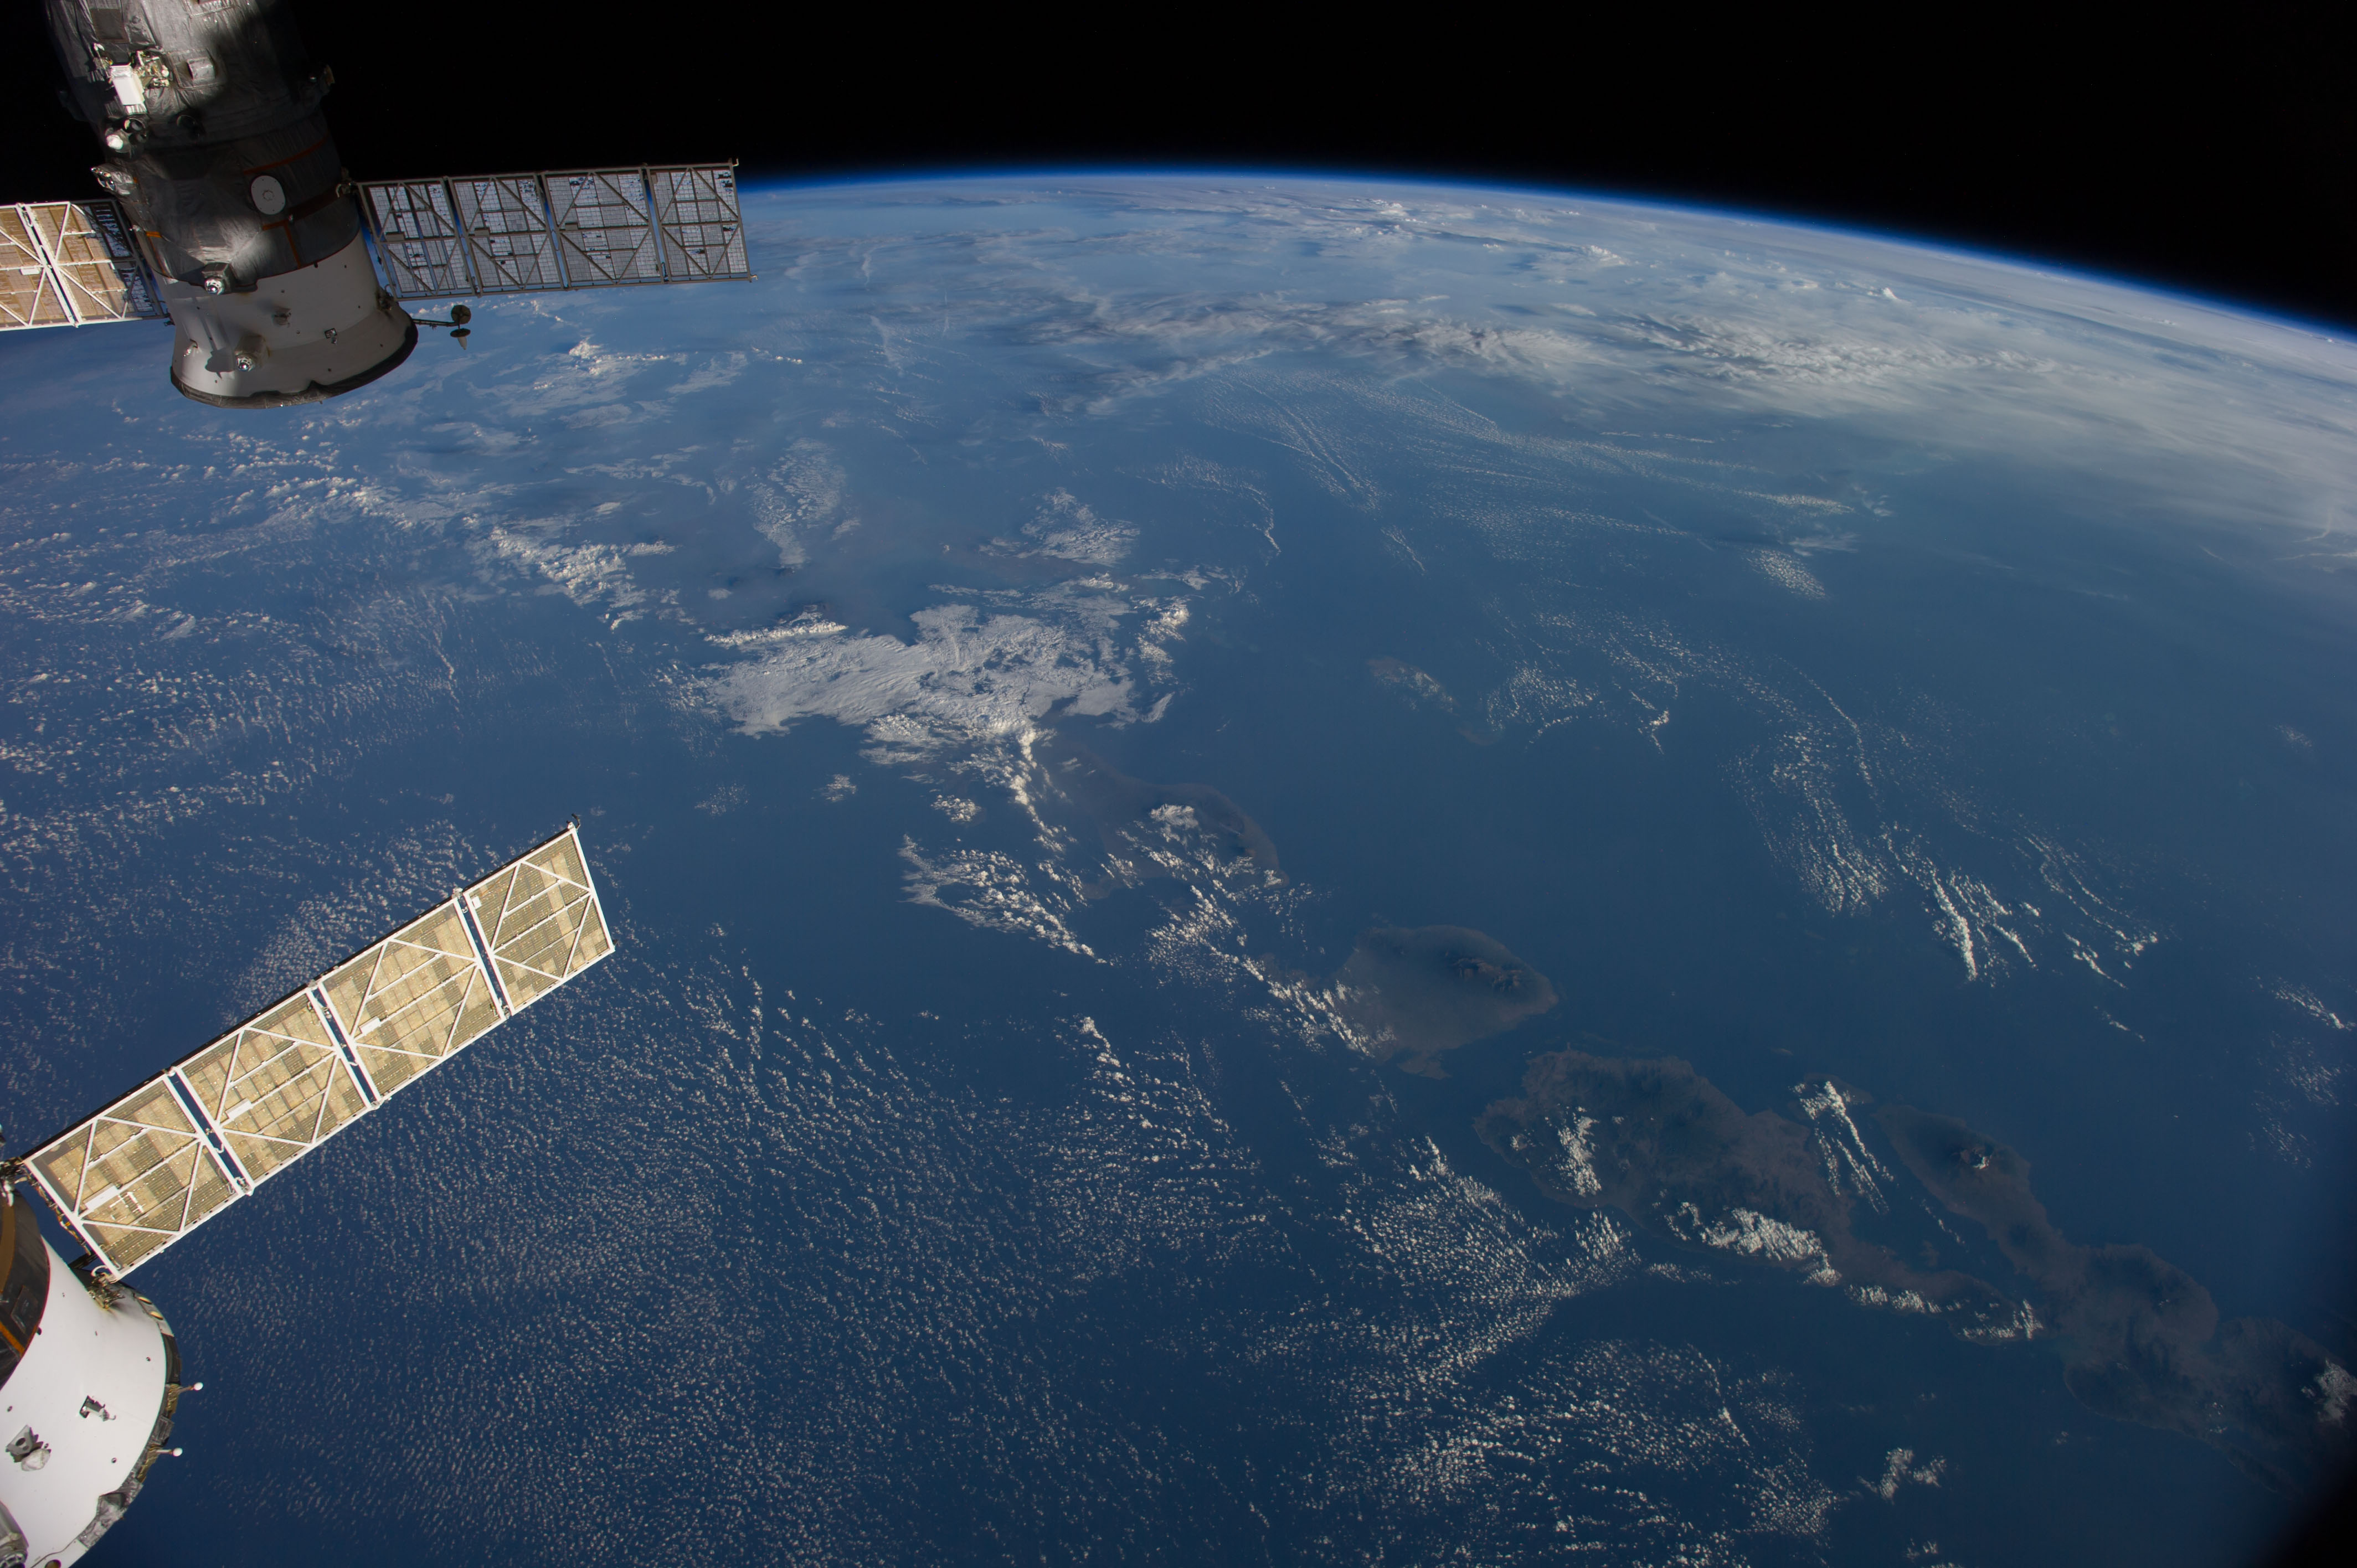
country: INDONESIA
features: BALI, W. NUSA TENGGARA, BALI S., JAVA S., ATMOSPHERIC LIMB
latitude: -9.0
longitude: 115.0
